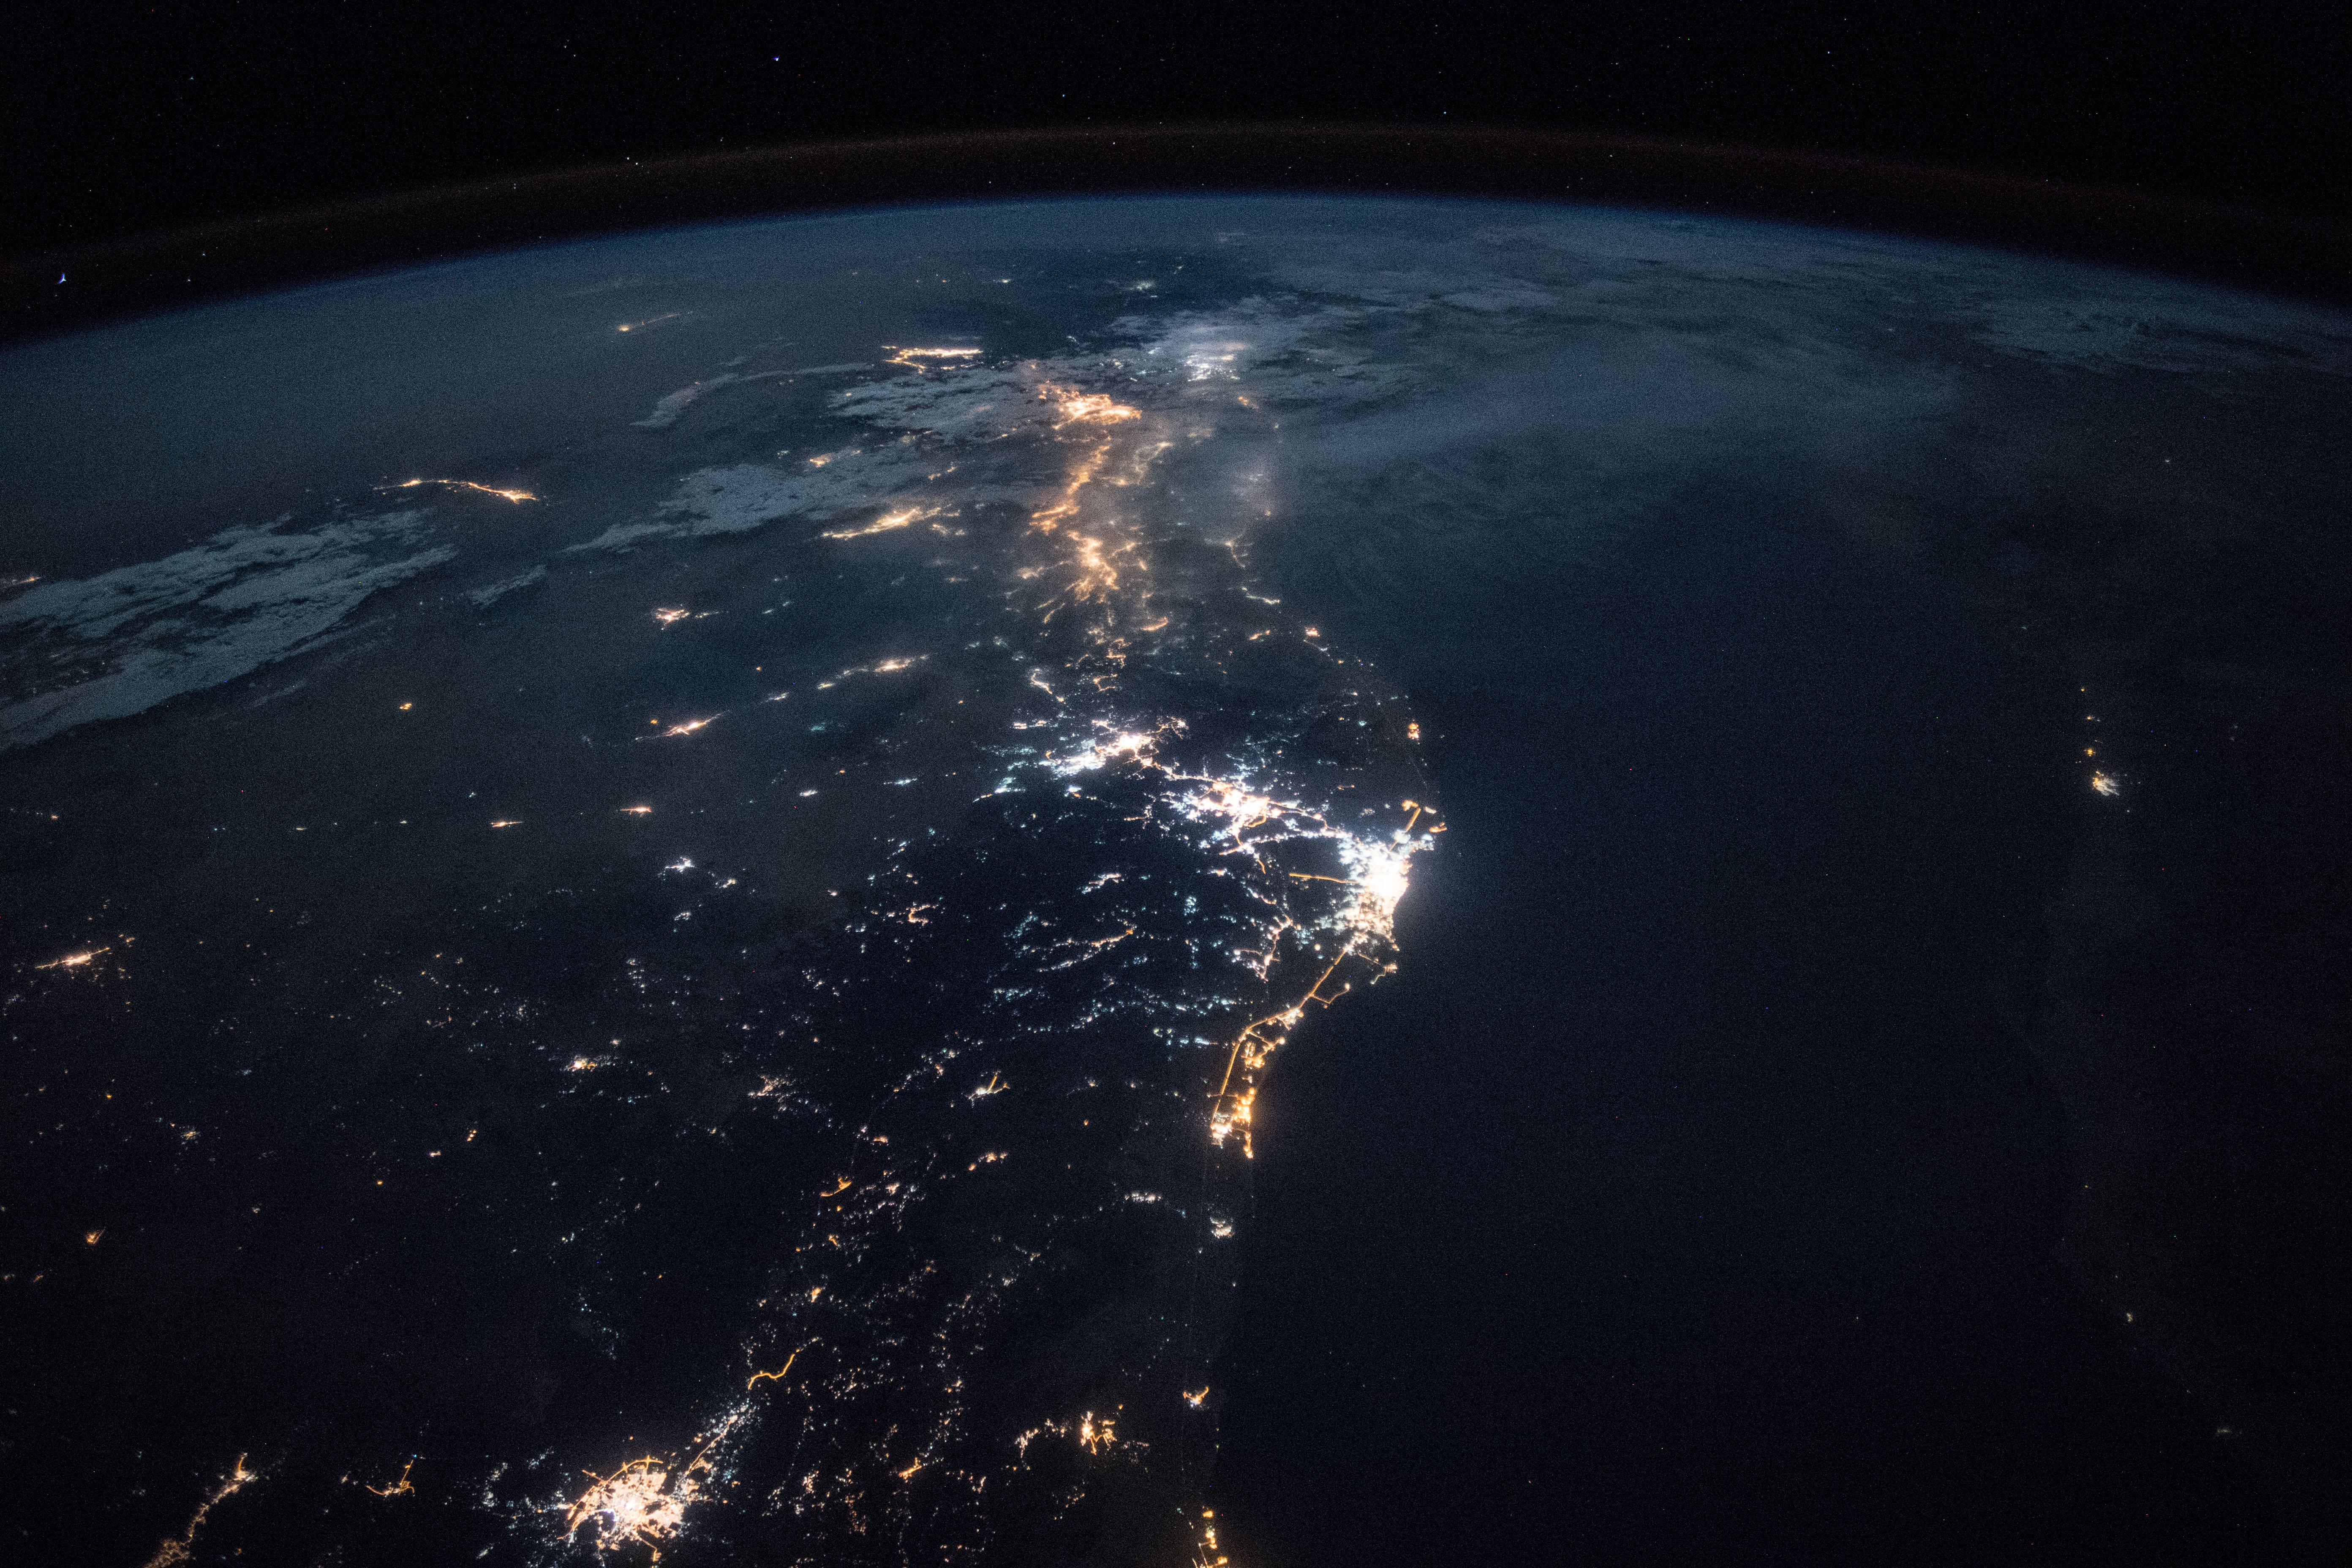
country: SAUDI ARABIA
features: PORT SUDAN, YANBU CITY, RED SEA, MEDINA CITY, JEDDAH CITY, NUBIAN DESERT, MECCA CITY, NIGHT, EARTH LIMB
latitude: 21.9
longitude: 39.1
